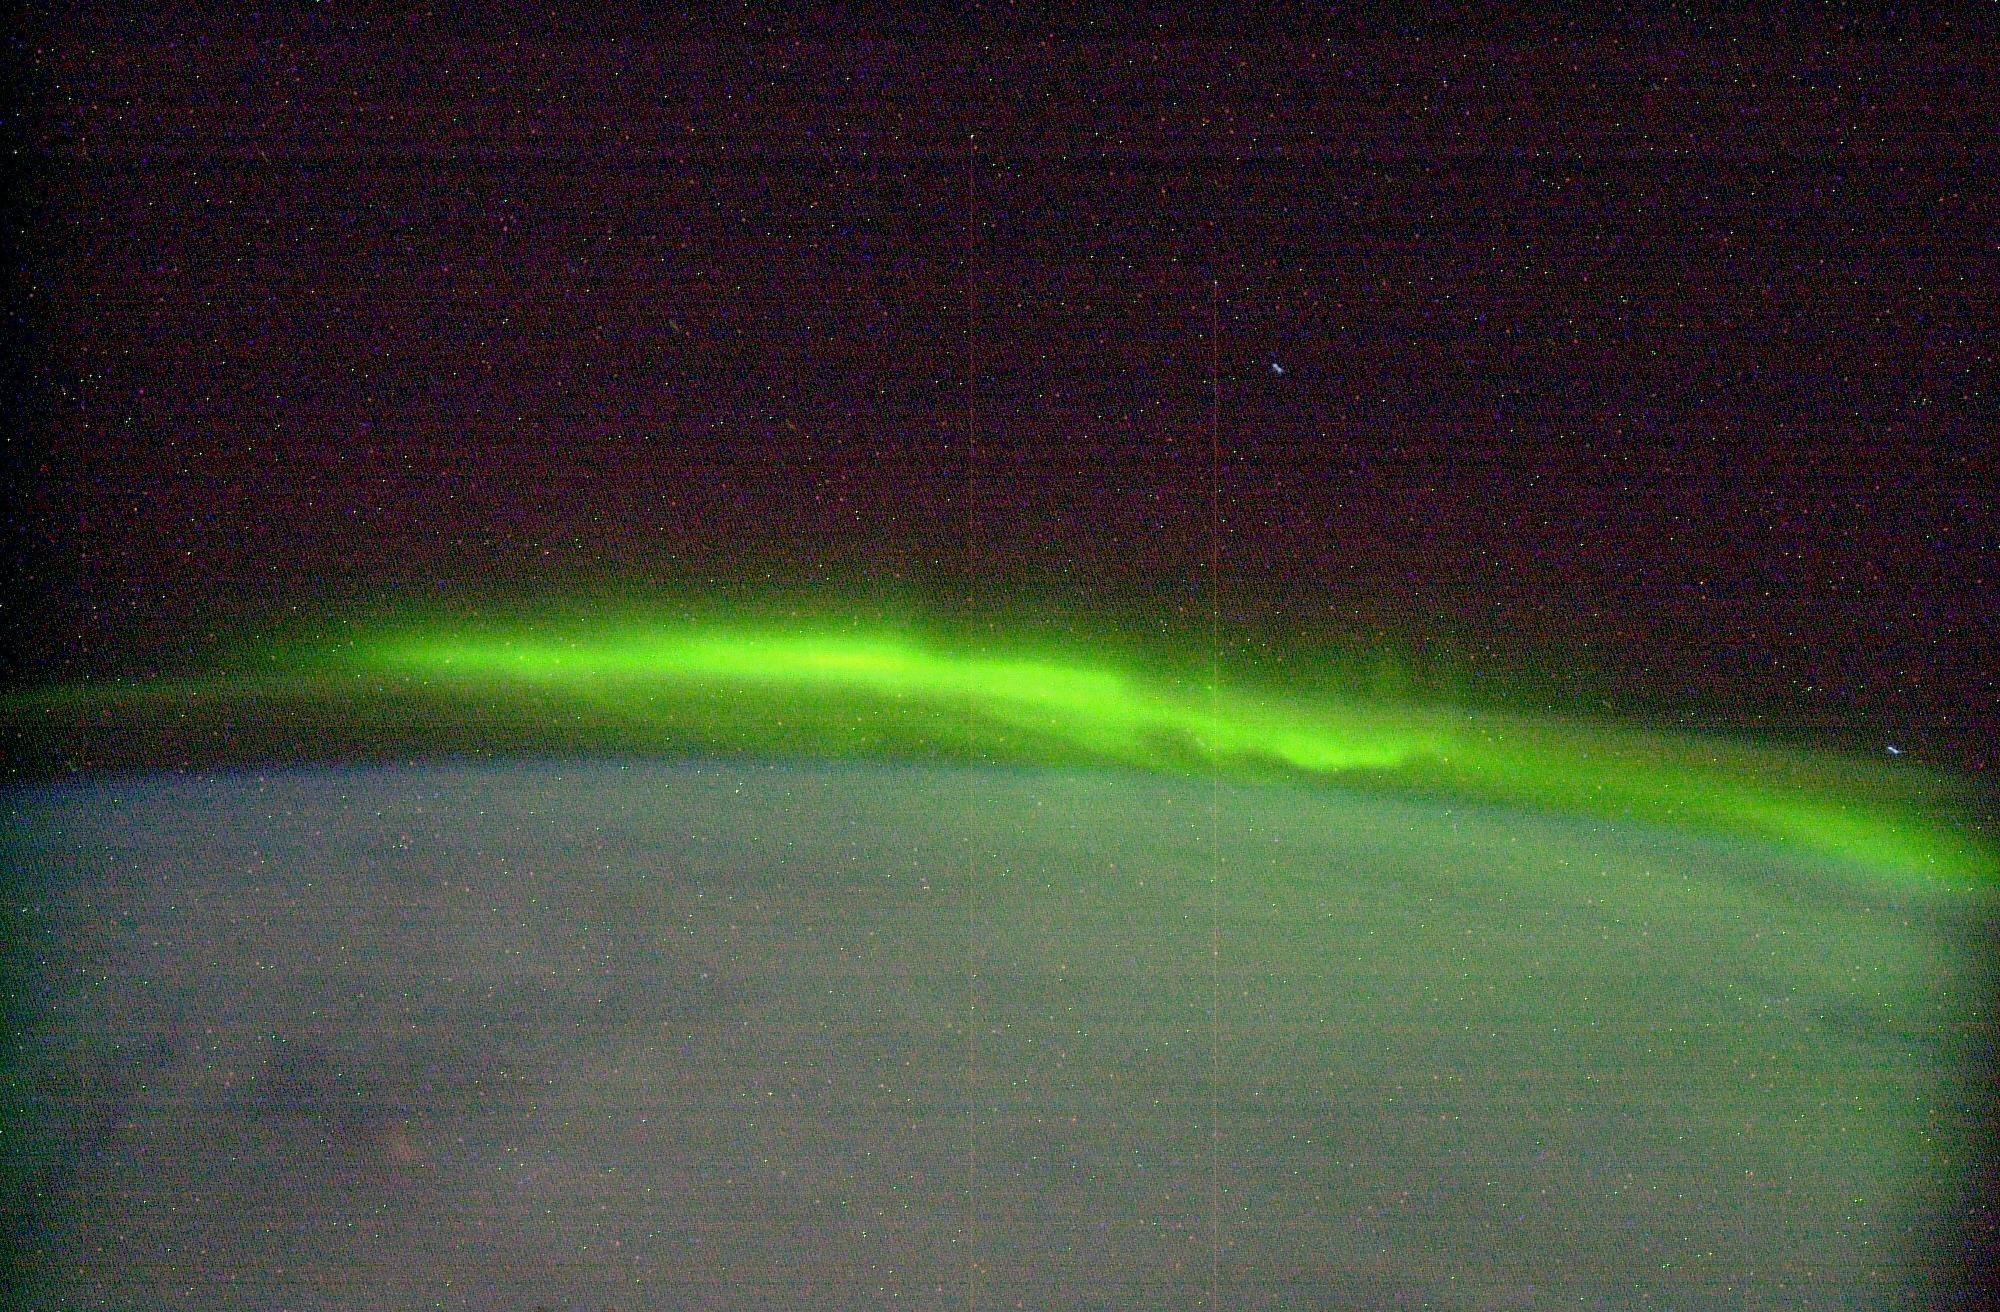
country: AURORA
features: AURORA, EARTH LIMB, STARS
